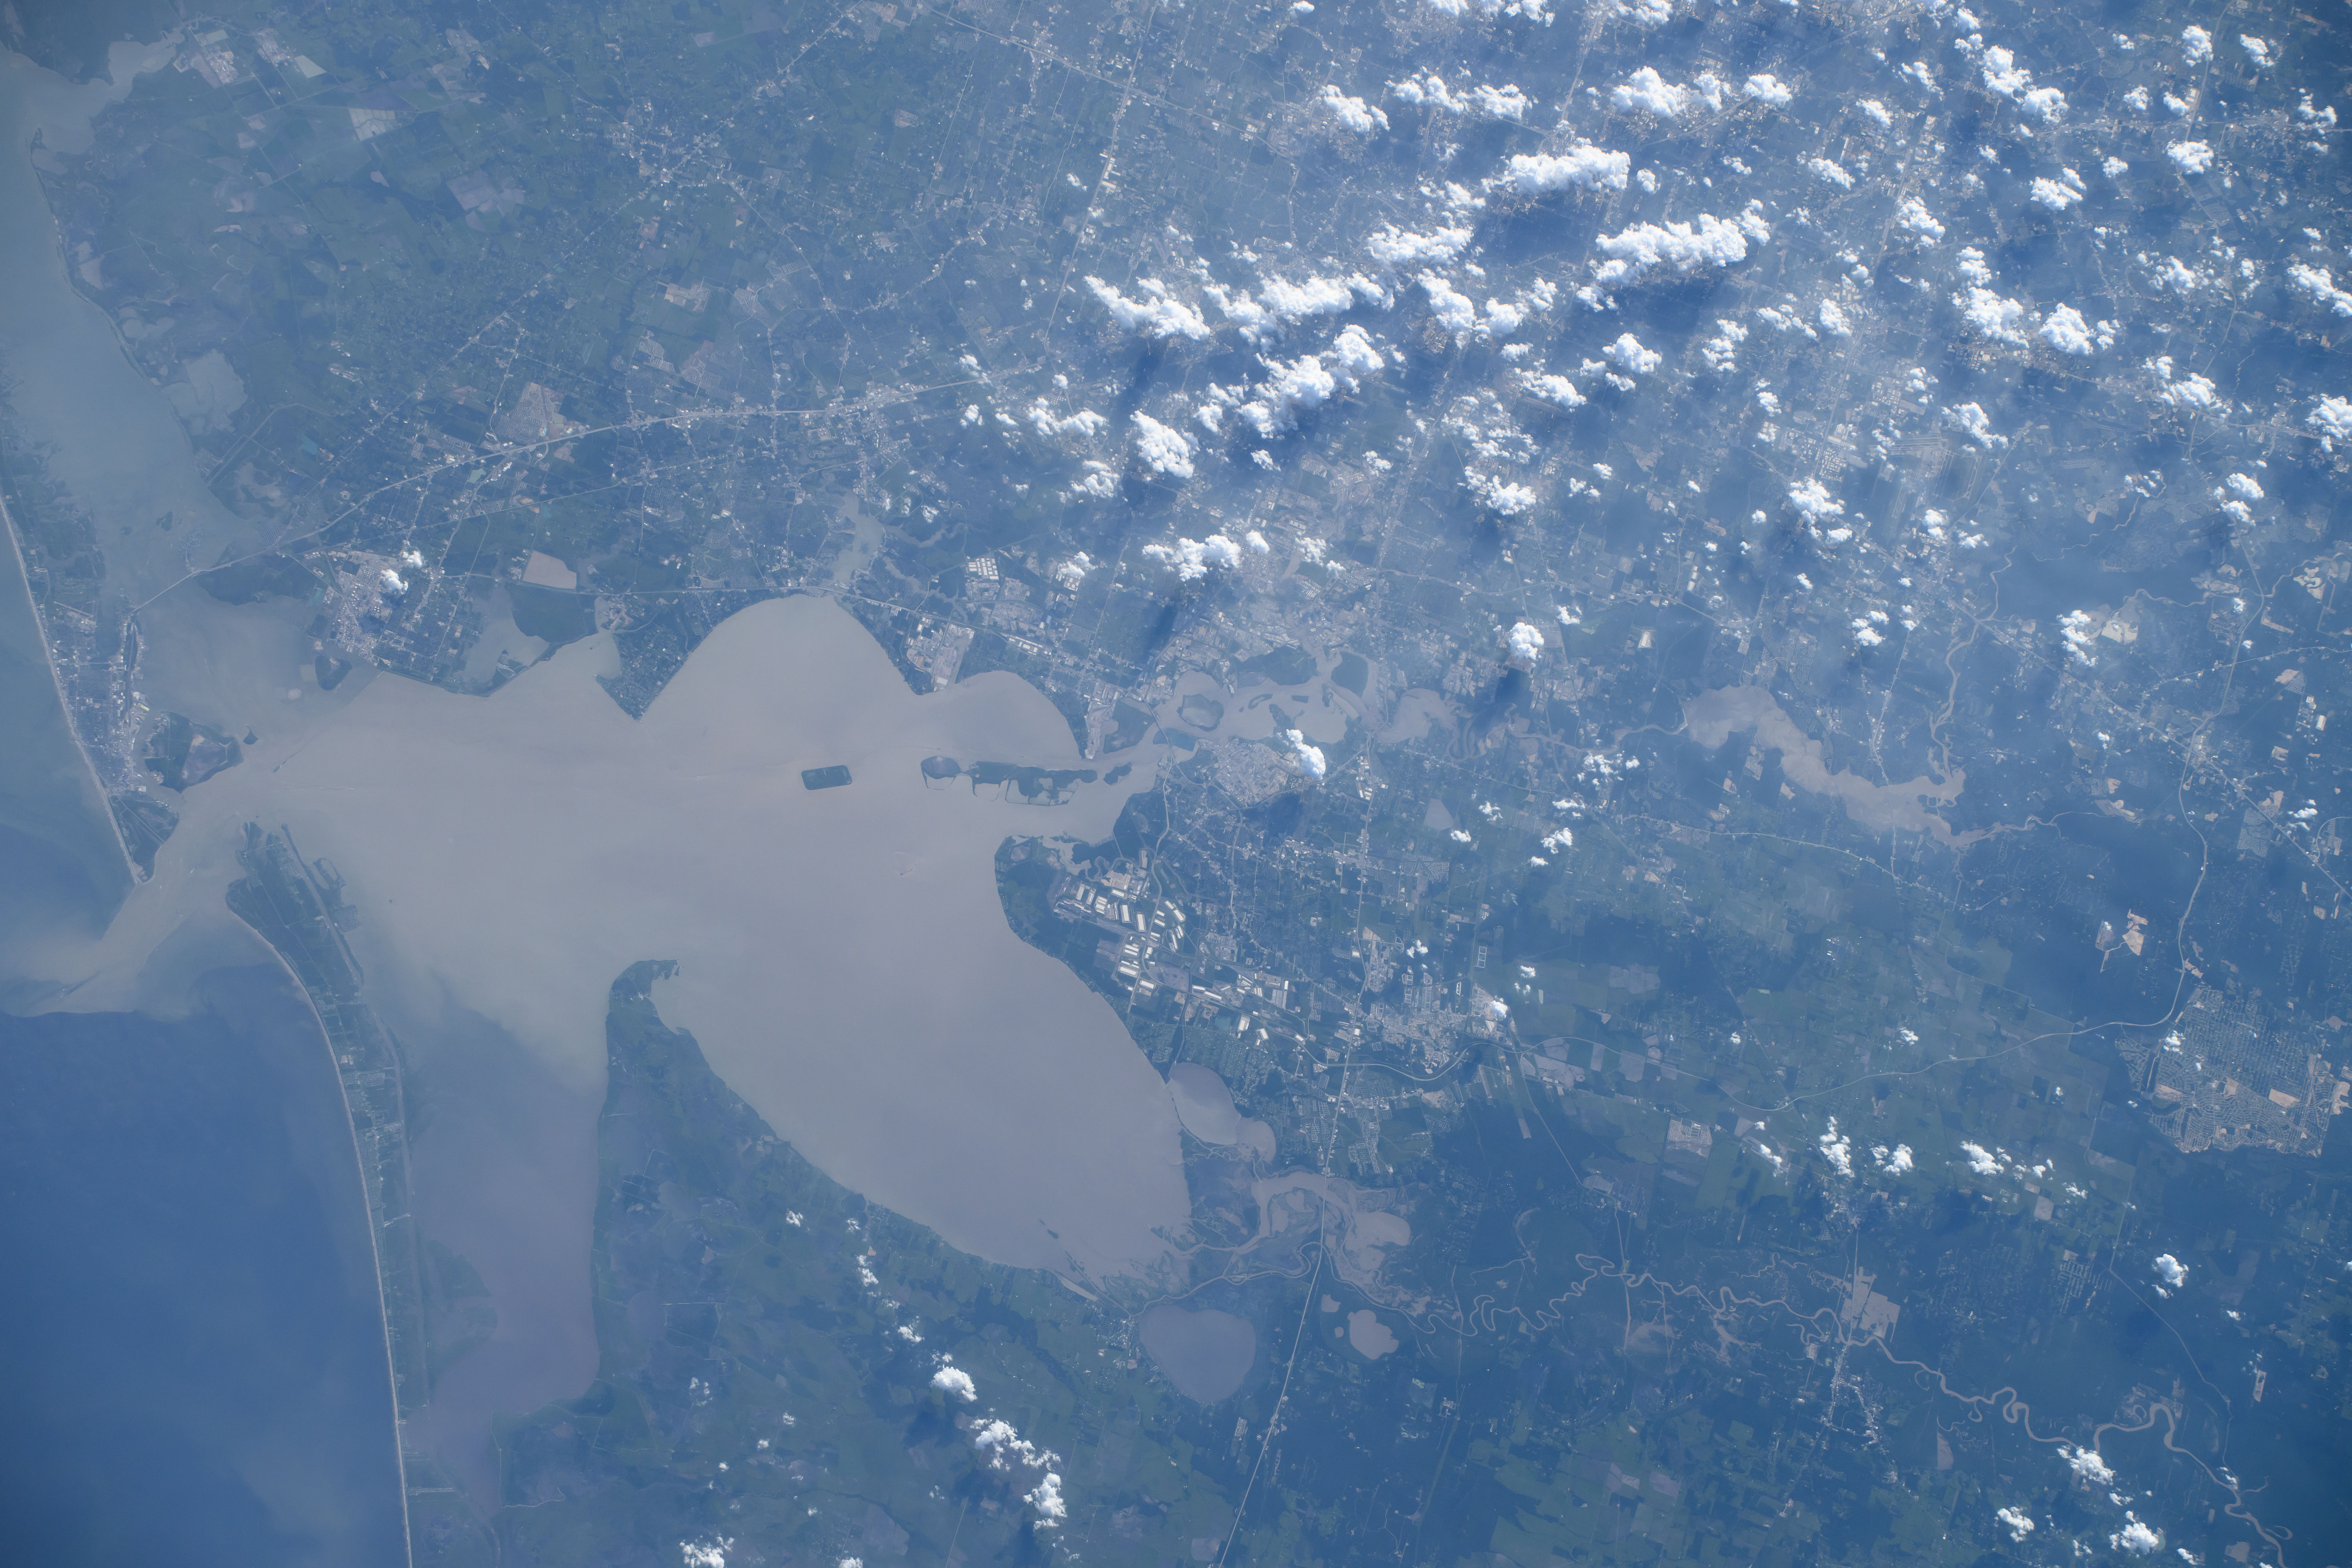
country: USA-TEXAS
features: GALVESTON, HOUSTON, TRINITY BAY, GALVESTON BAY, TABBS BAY, SAN JACINTO RIVER
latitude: 29.8
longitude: -95.0
